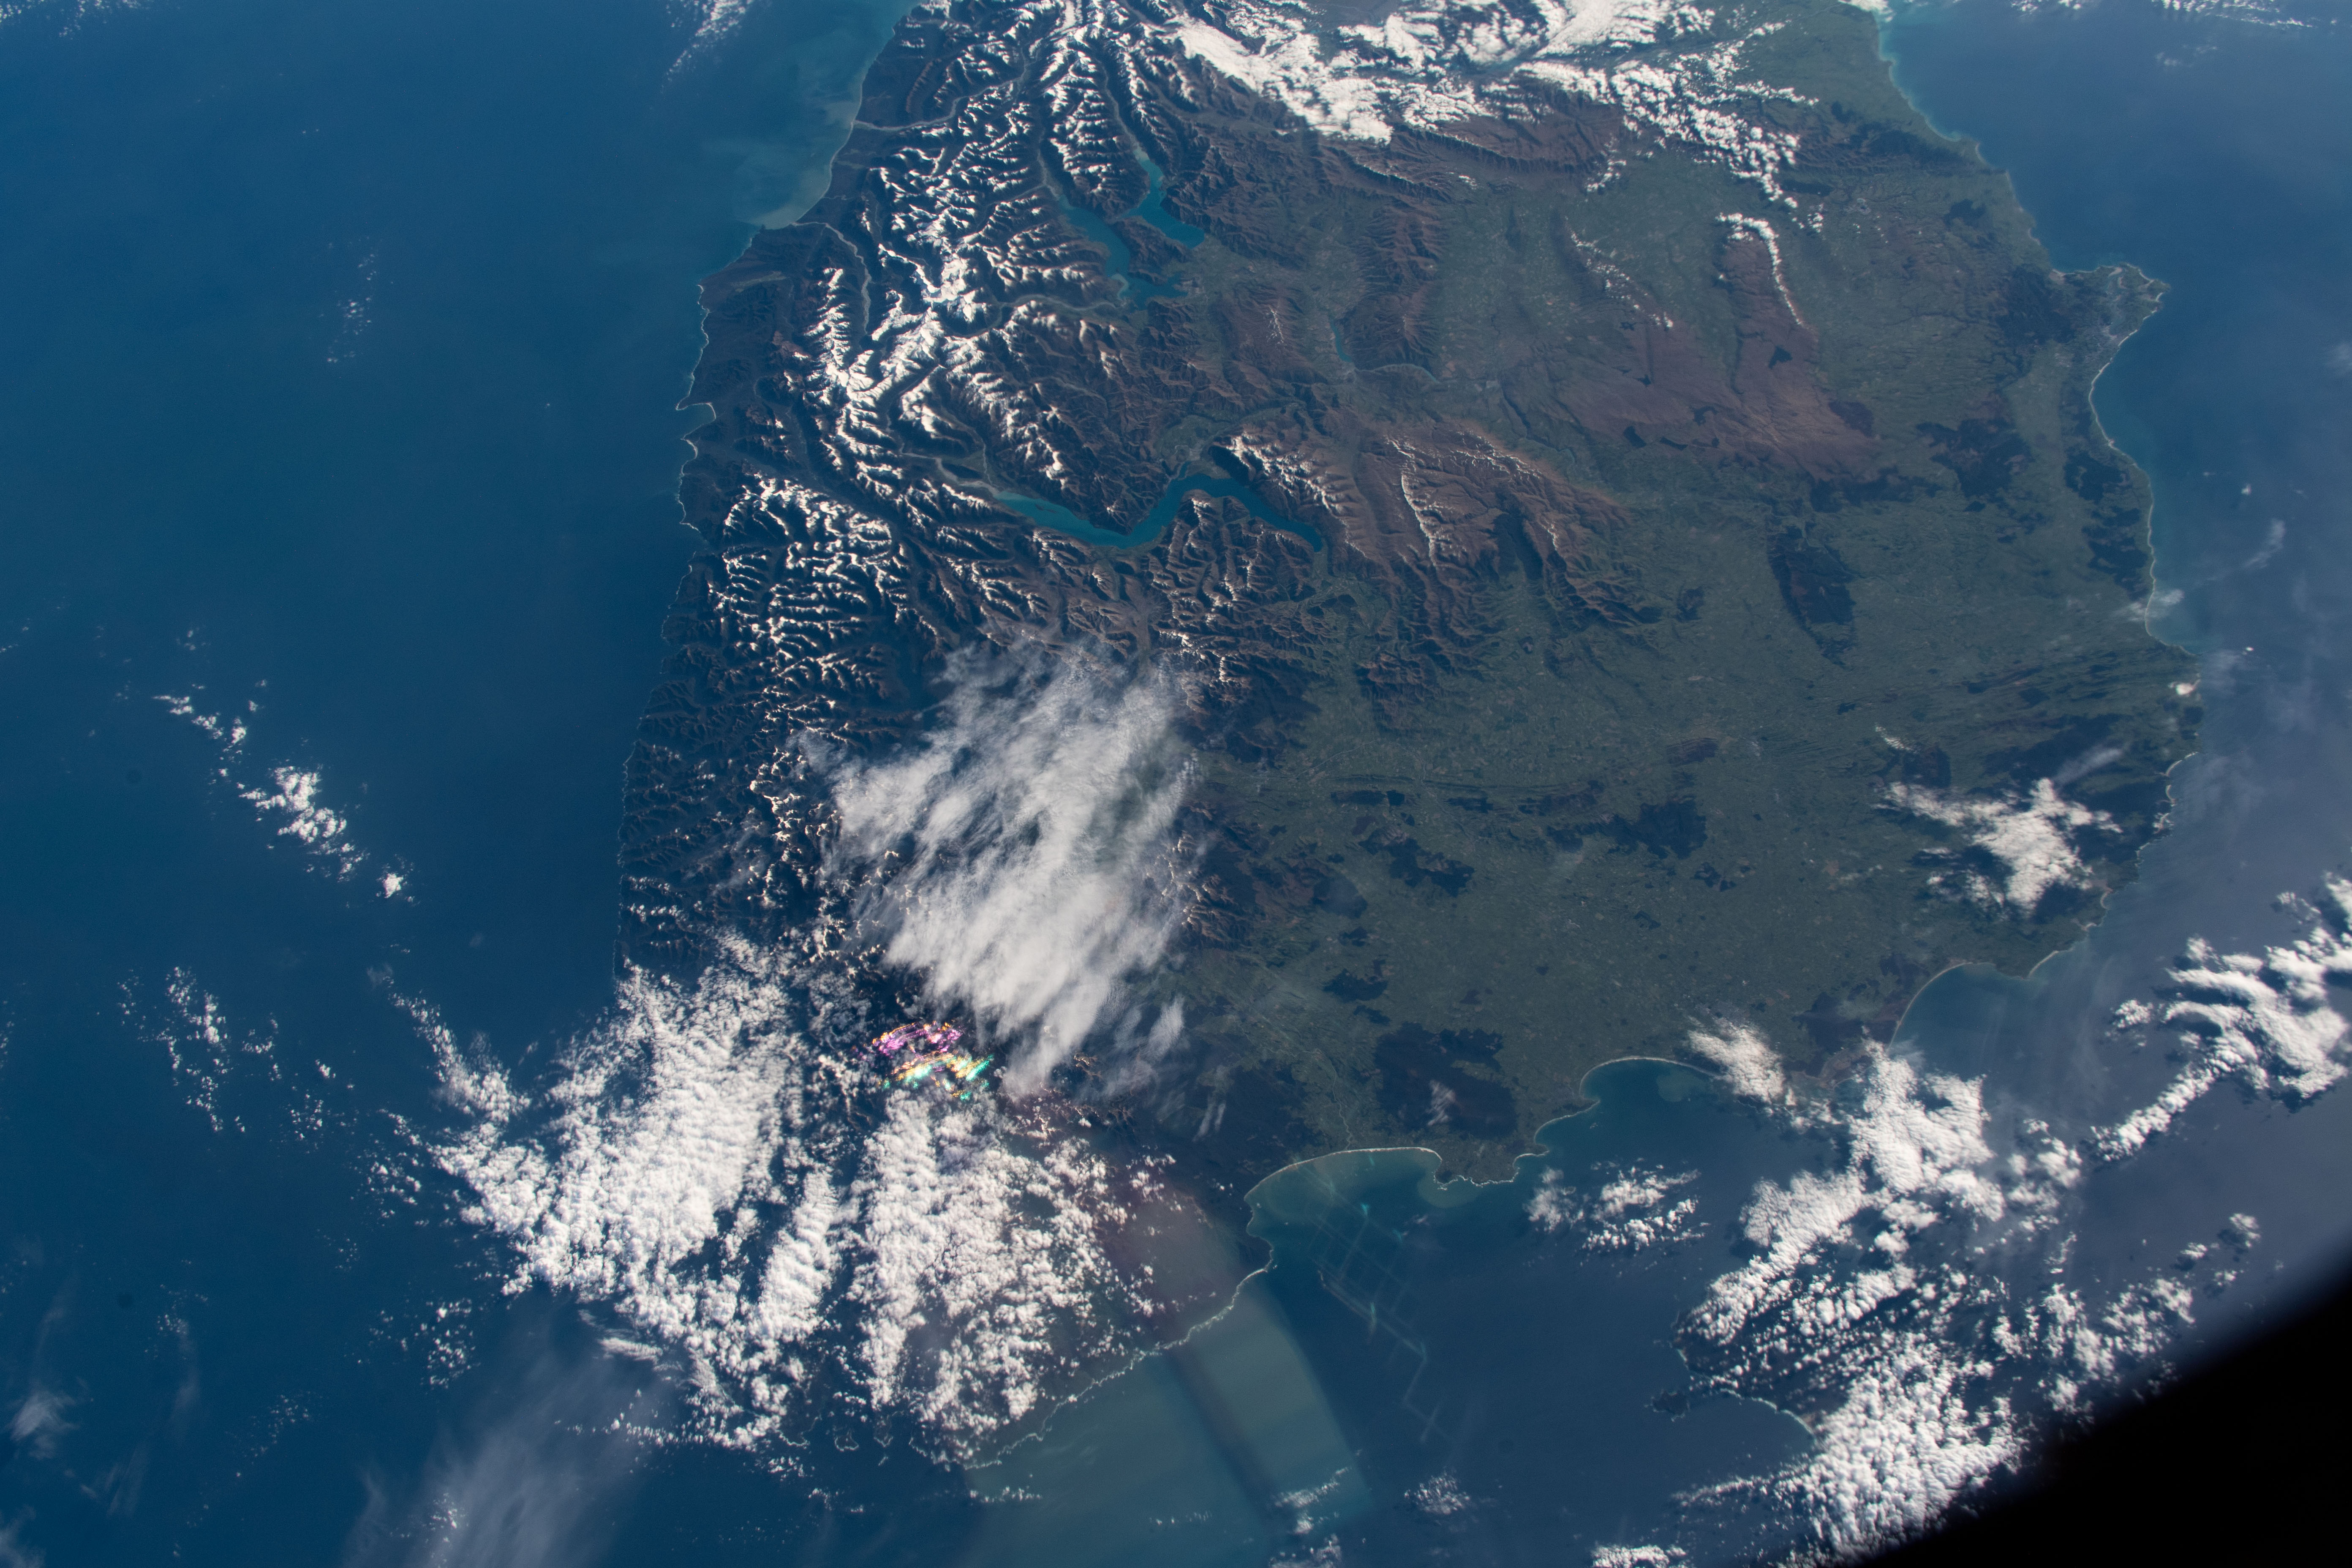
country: NEW ZEALAND-SI
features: LAKE WANAKA, LAKE HAWEA, SOUTHERN ALPS MOUNTAINS, LAKE WAKATIPU
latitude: -45.5
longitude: 168.5
